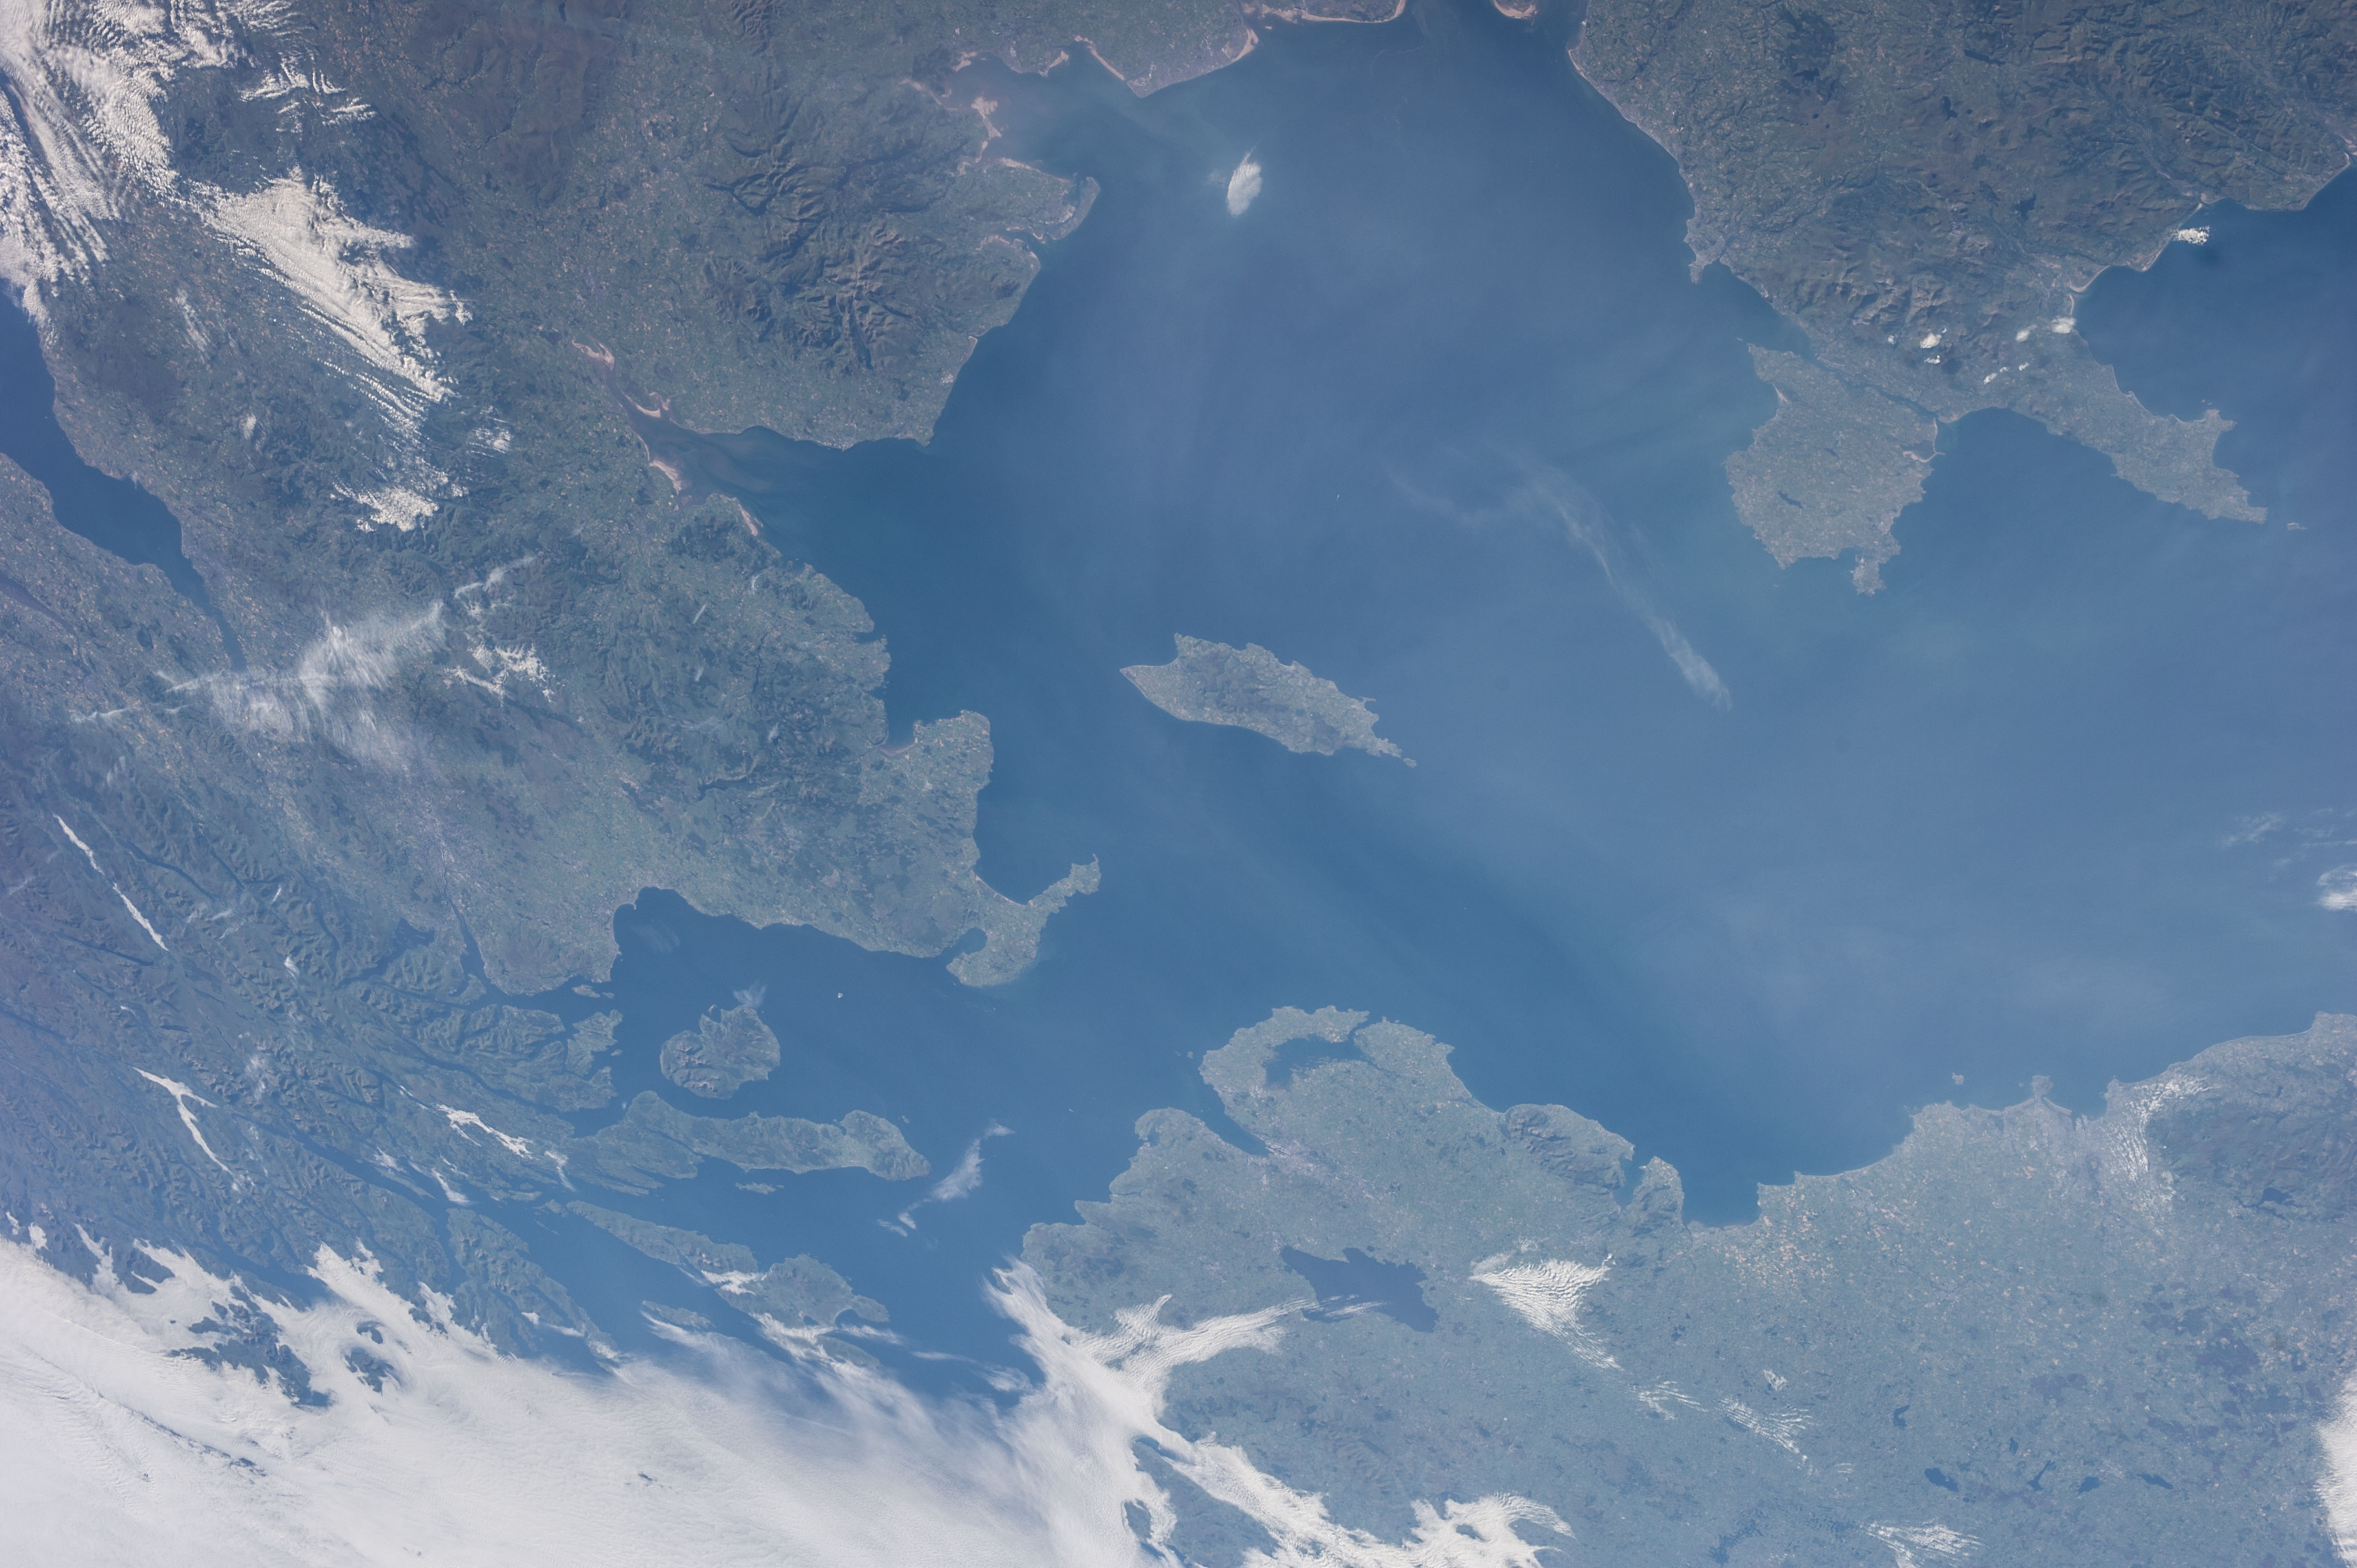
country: UK-ENGLAND
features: S.
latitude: 54.5
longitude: -5.0
